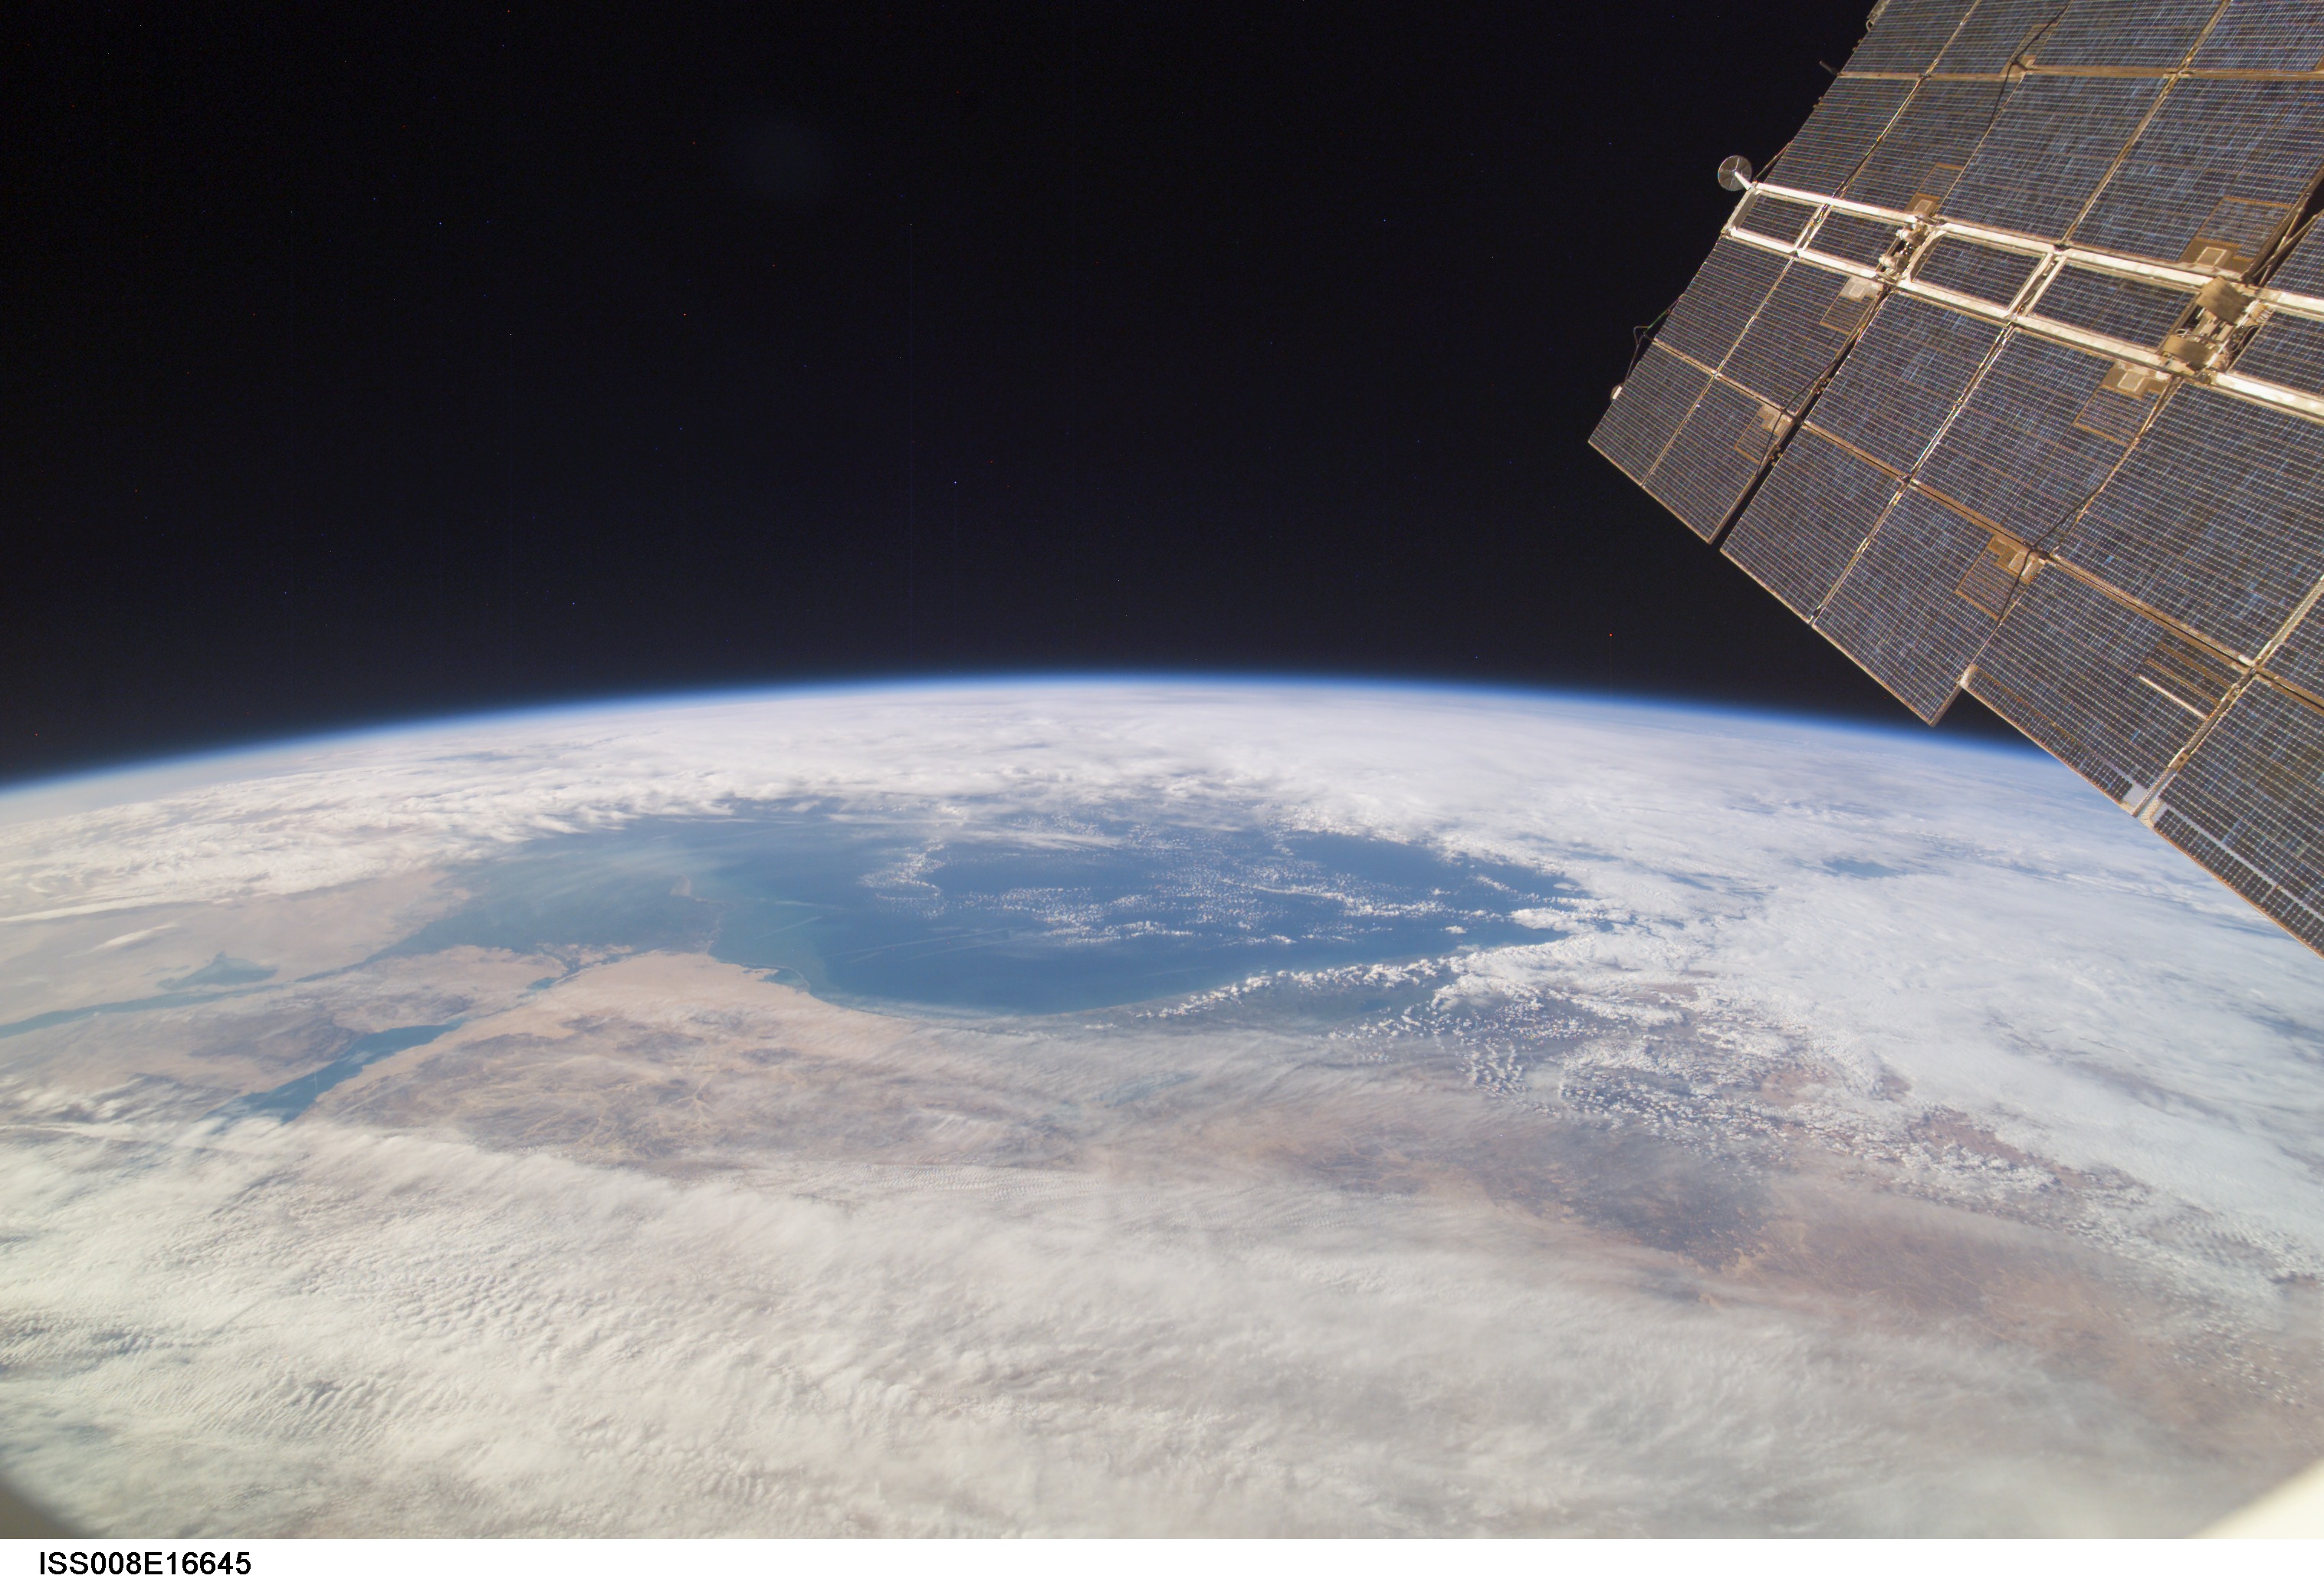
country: ISRAEL
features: MEDITERRANEAN S., G. OF SUEZ, NILE R. DELTA, NEGEV DES., ATMOSPHERIC LIMB
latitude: 31.5
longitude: 35.0
